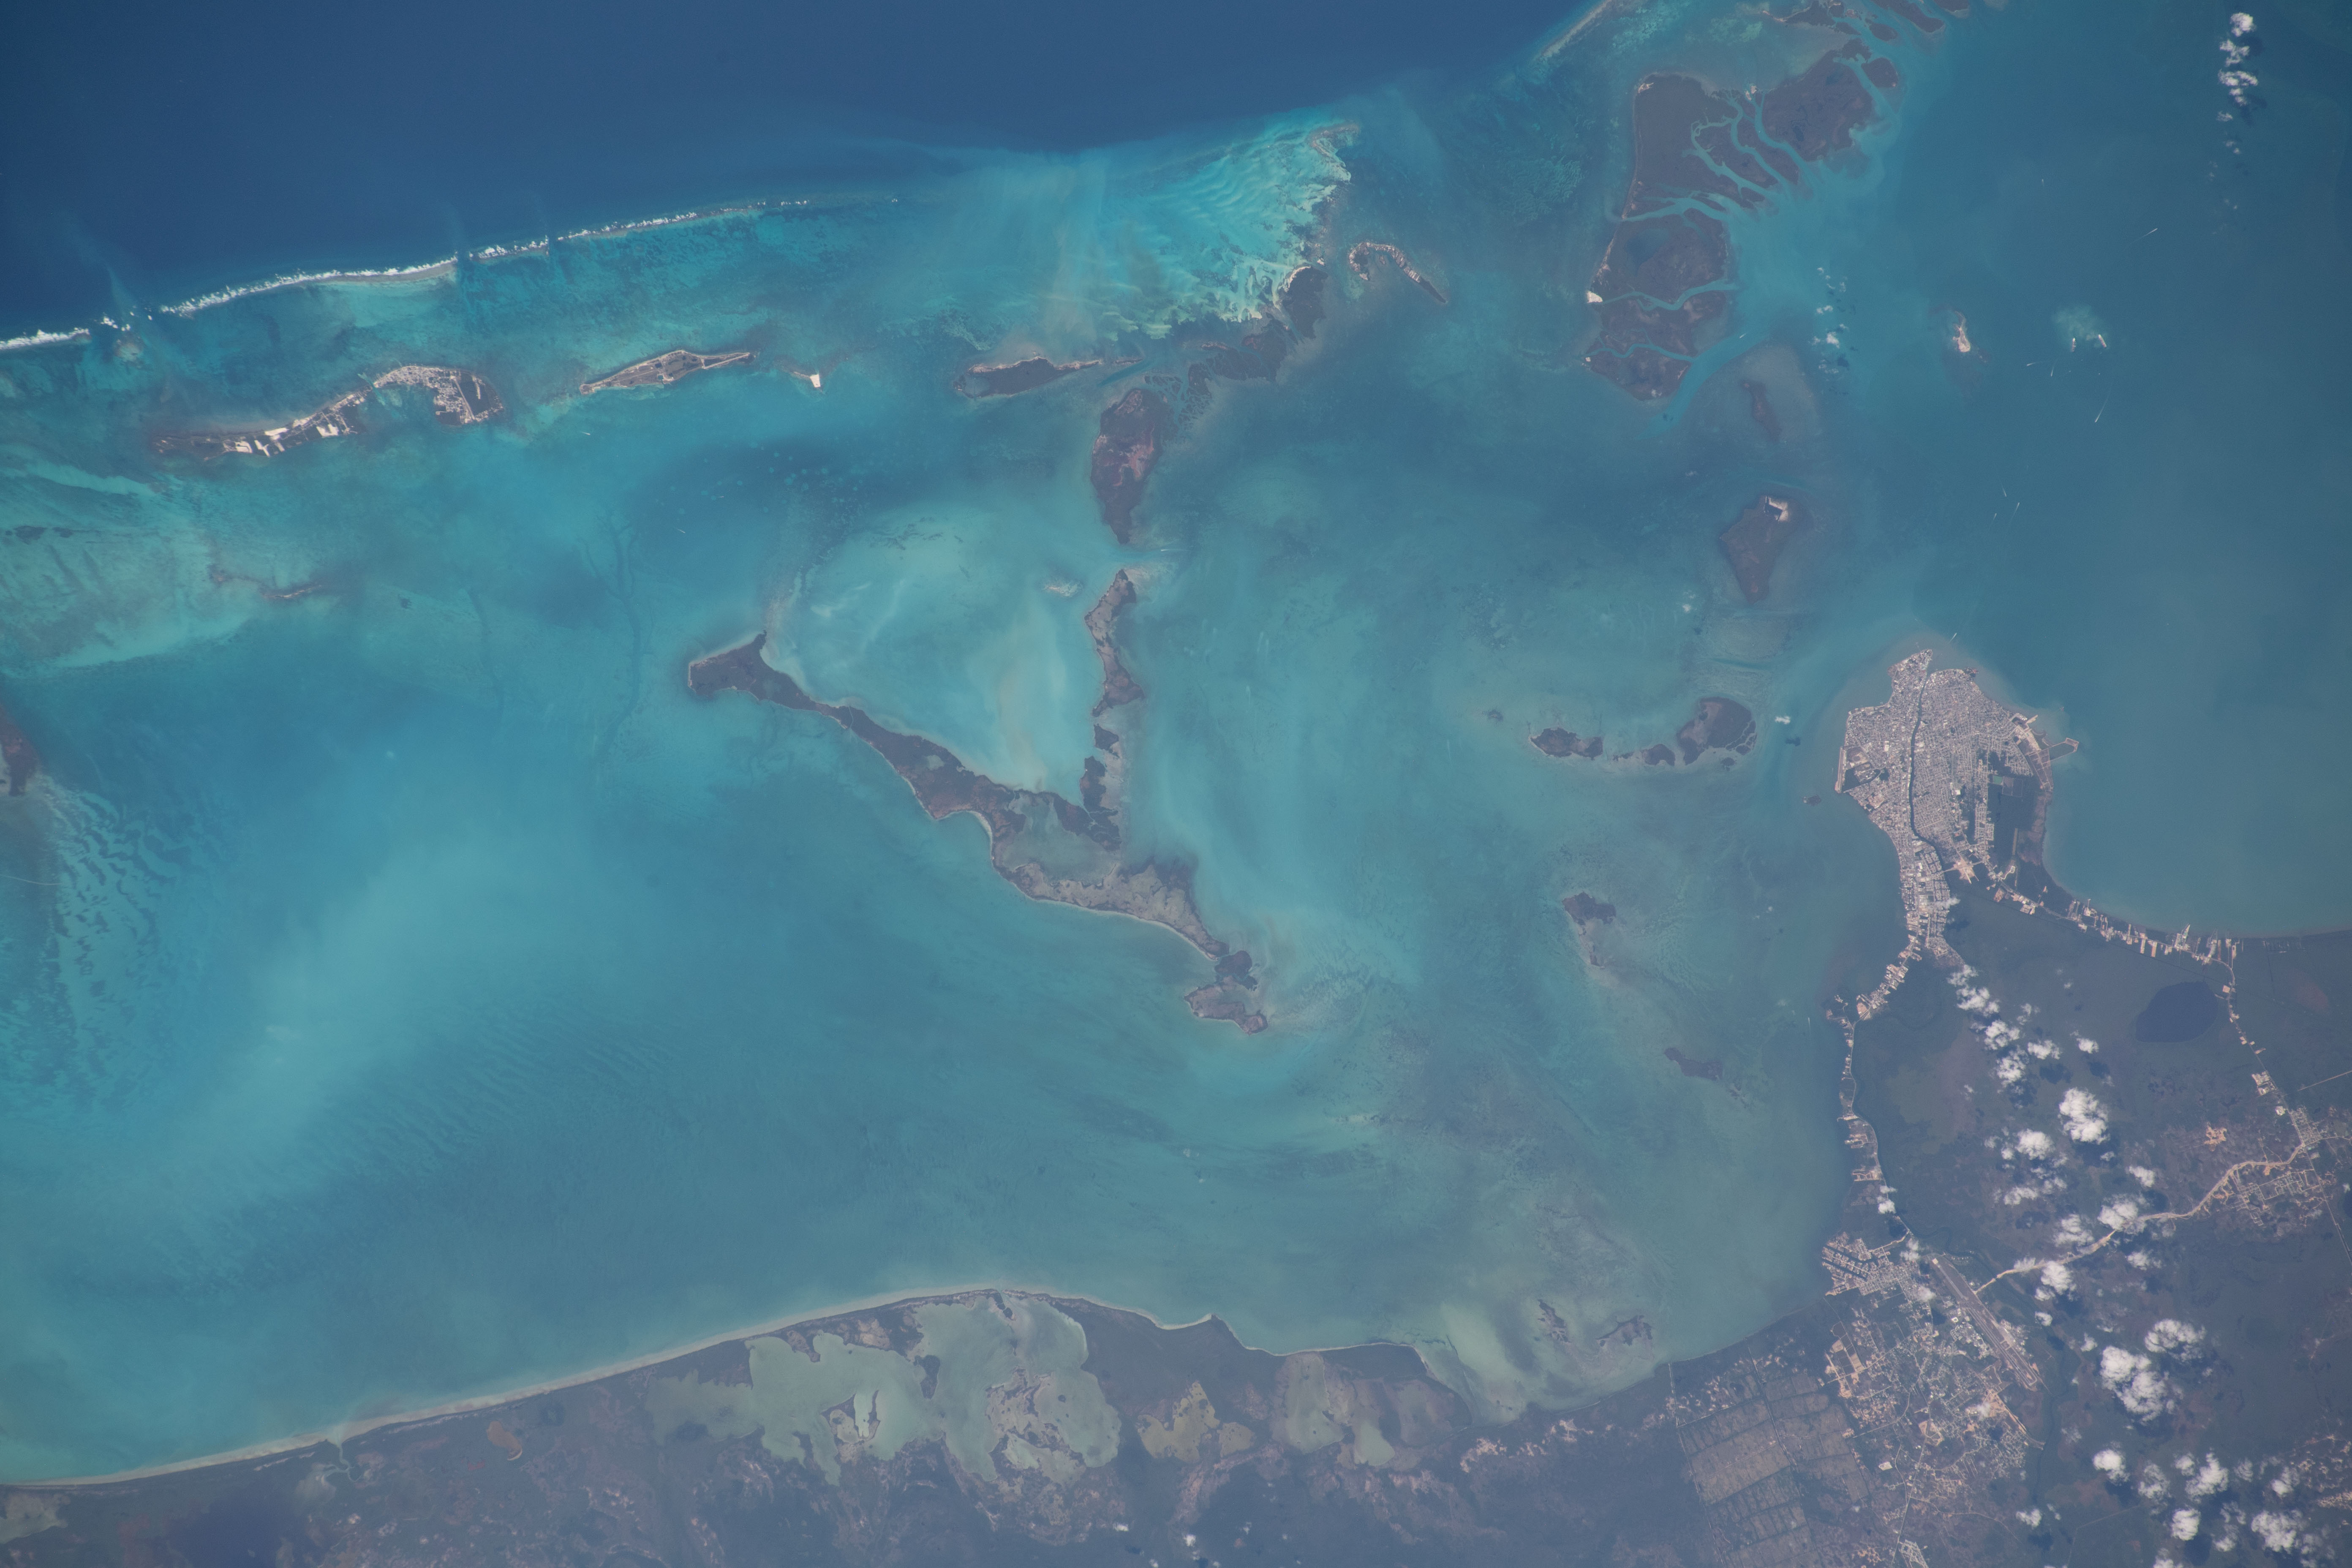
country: BELIZE
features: HICKS CAY, CAYE CHAPEL, CAYE CAULKER, BELIZE CITY
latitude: 17.6
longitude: -88.2
